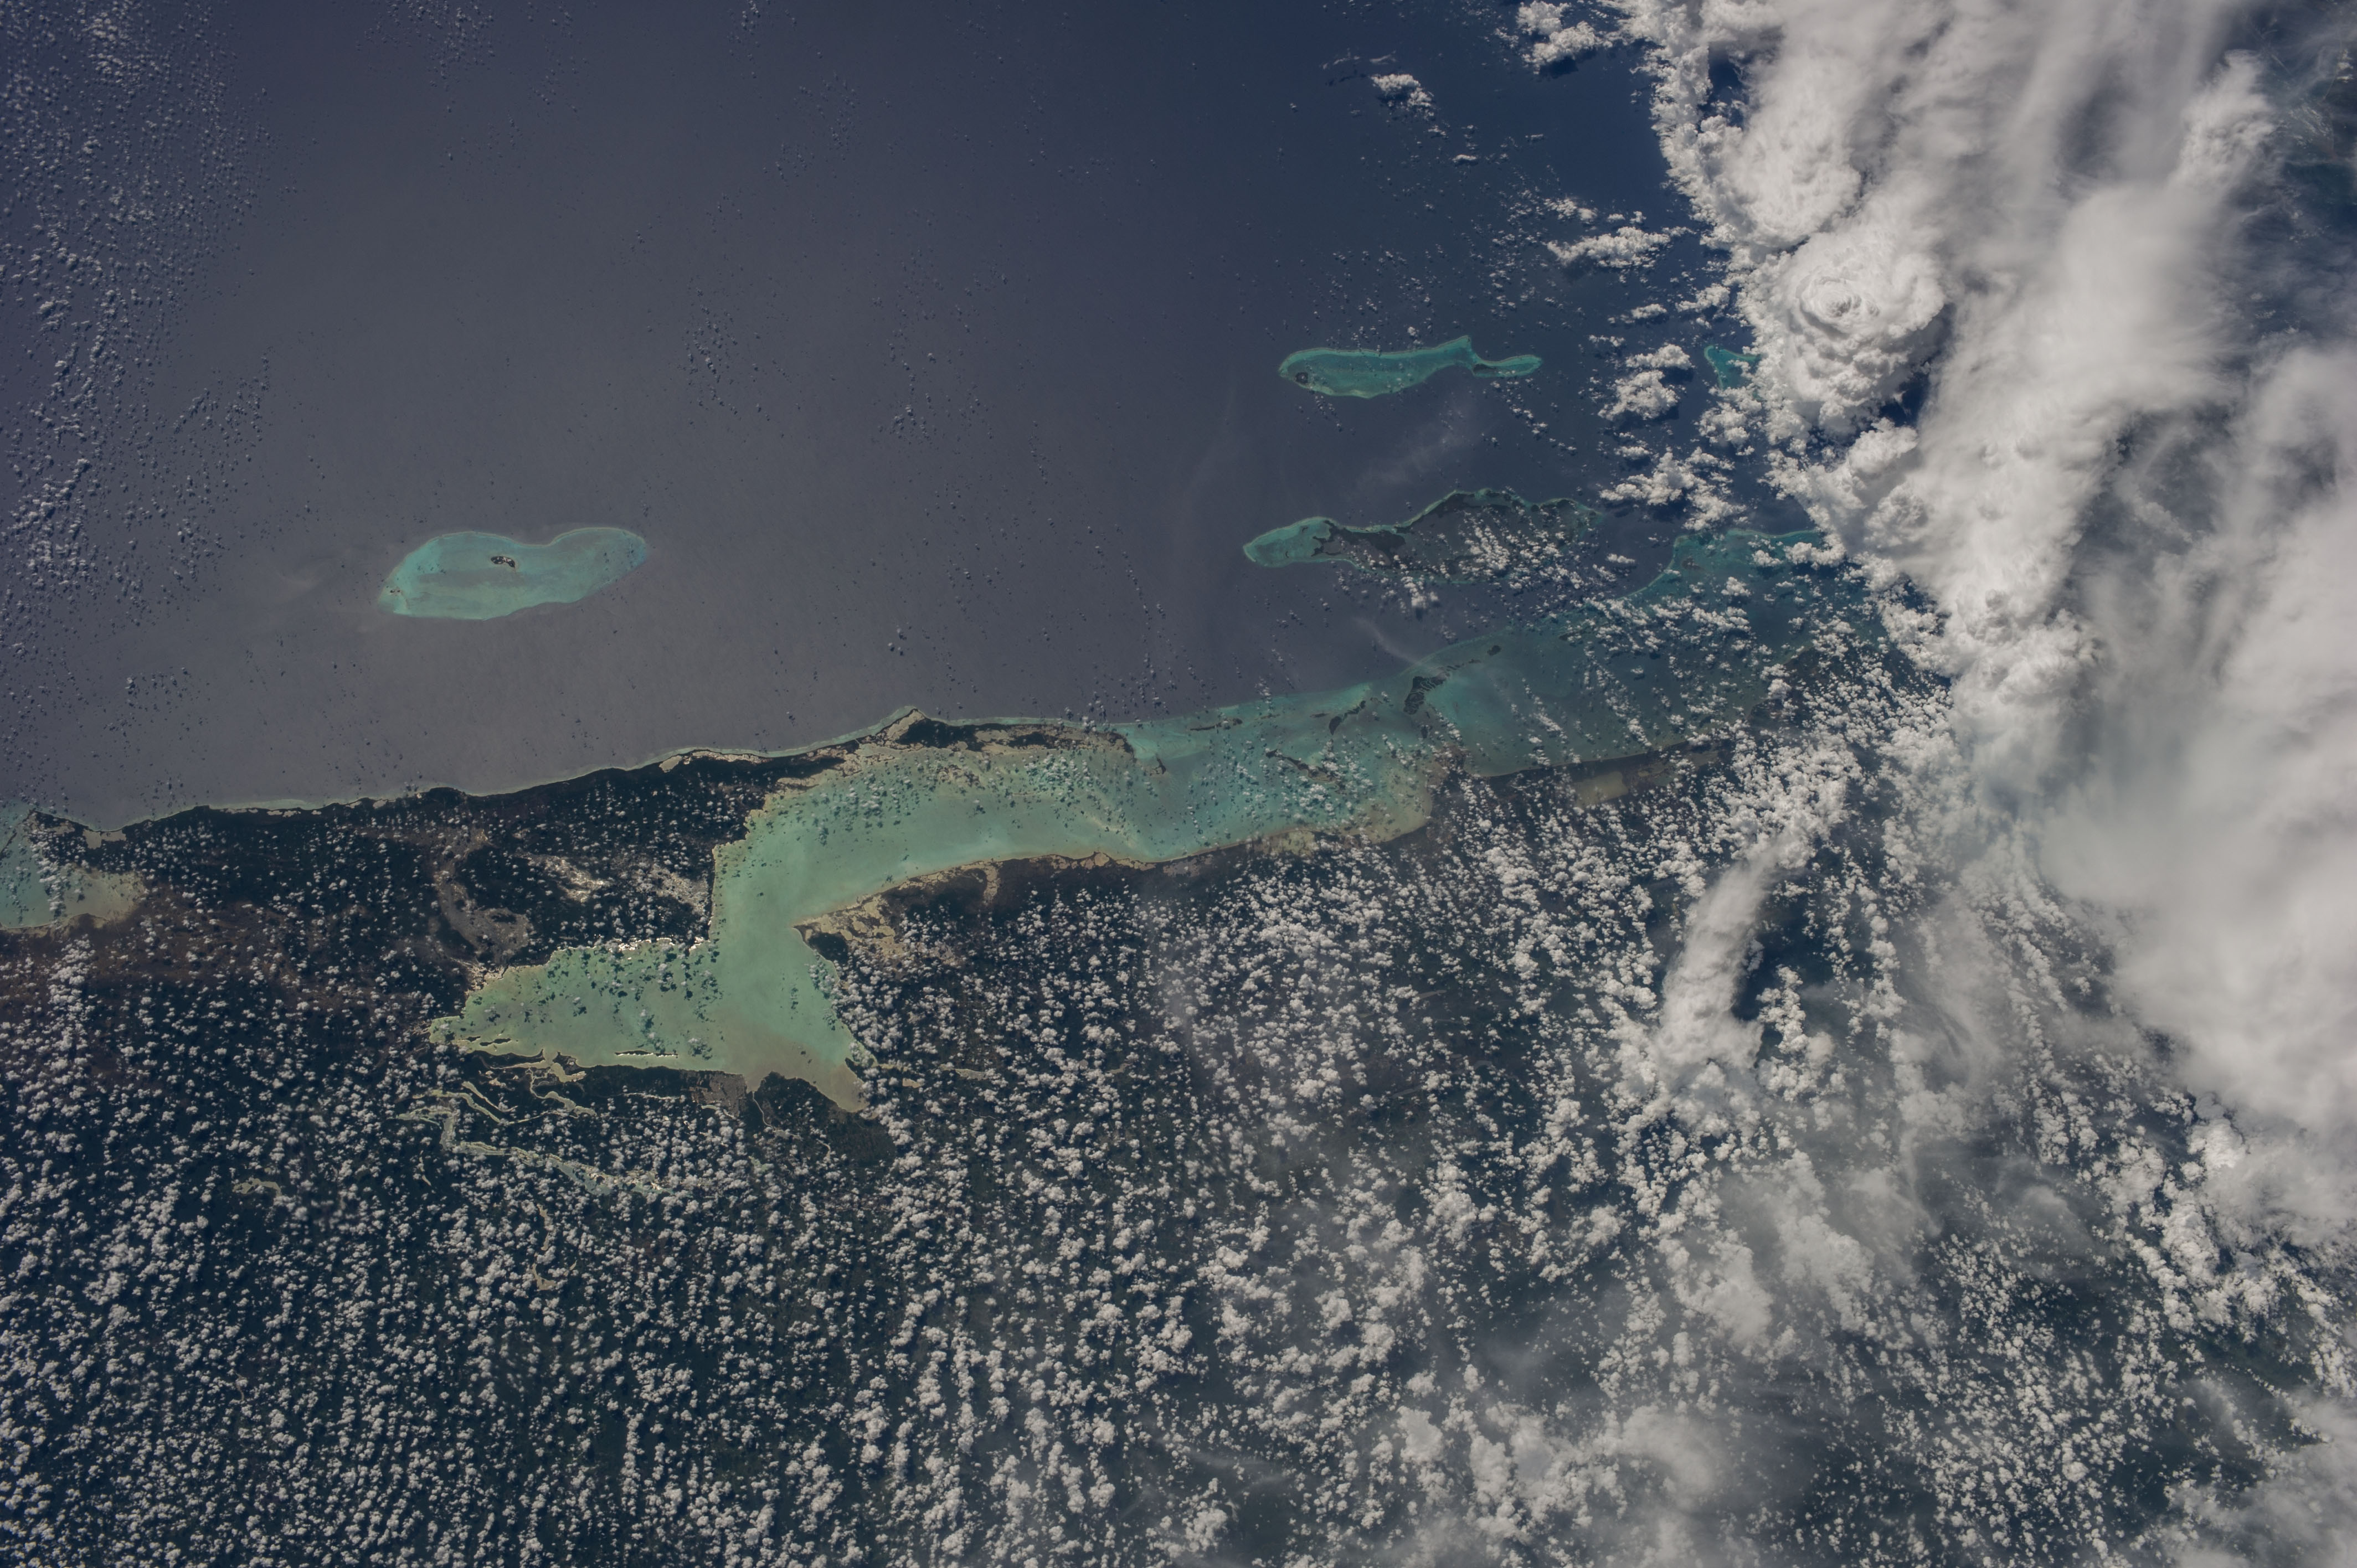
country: BELIZE
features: BELIZE BARRIER REEF, TURNEFFE ISLANDS, HALF MOON CAY, BANCHO CHINCHORRO
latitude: 17.5
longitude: -88.5
